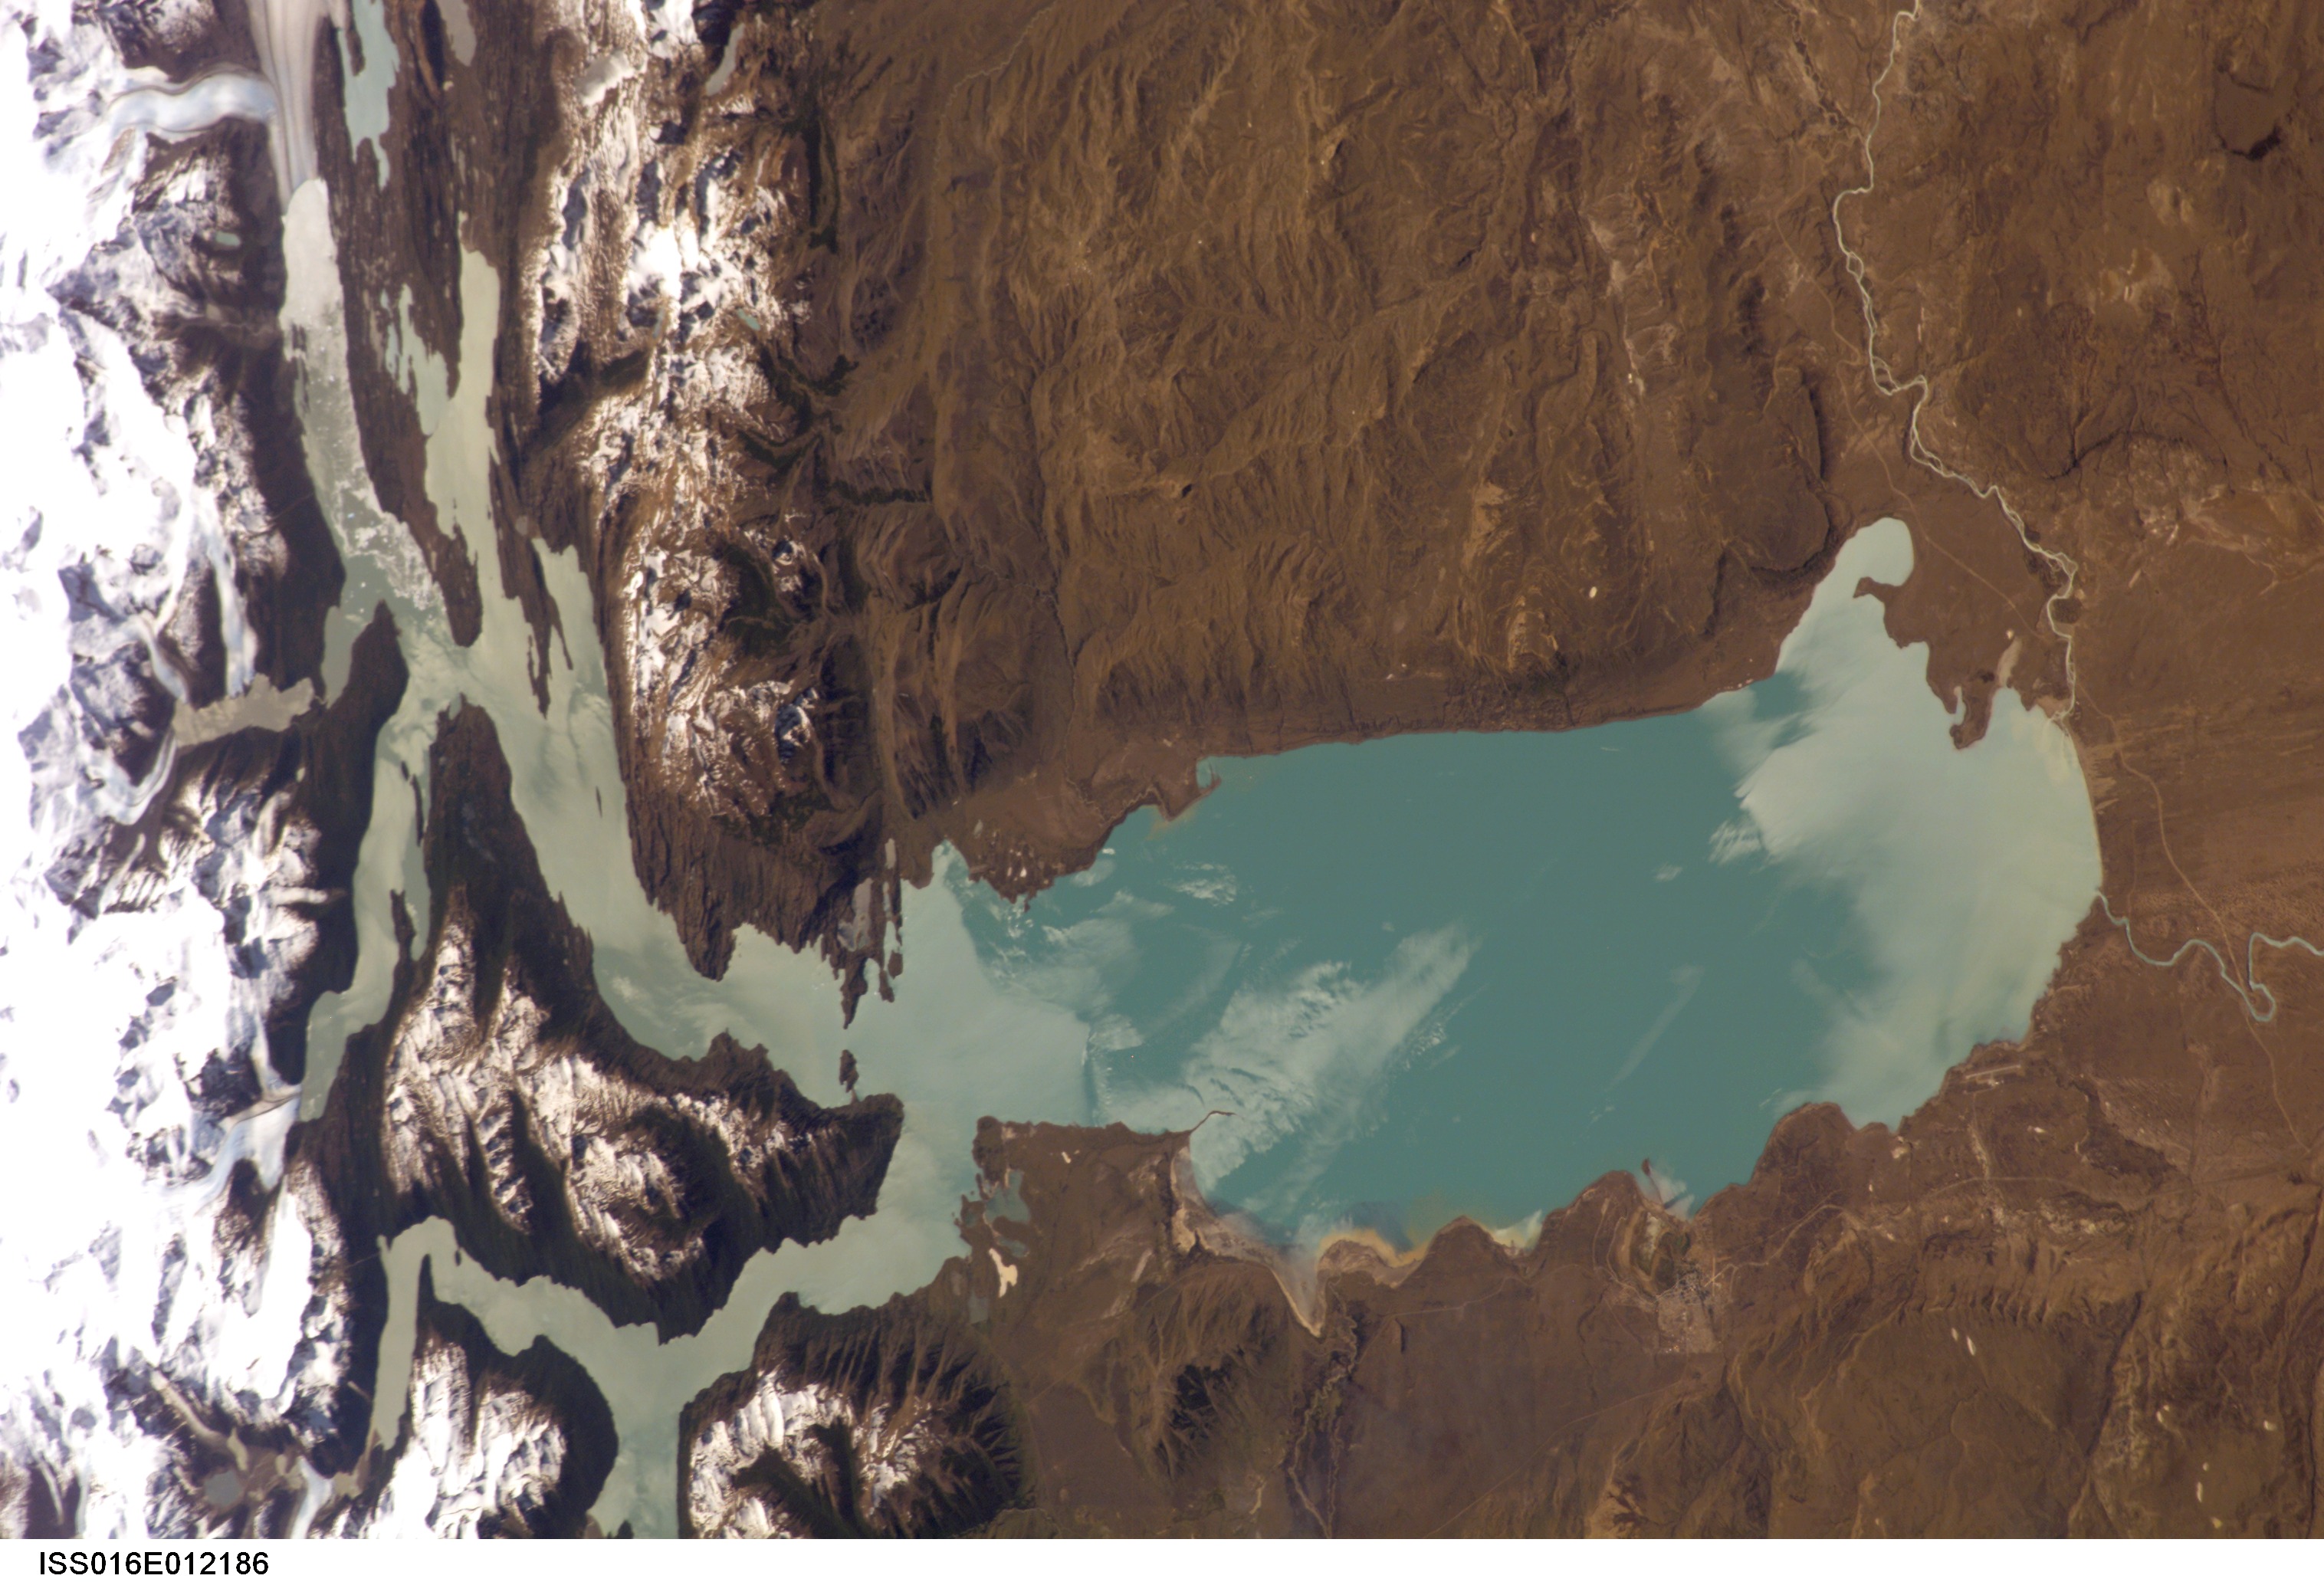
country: ARGENTINA
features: ARGENTINO L., ANDES MTS.
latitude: -50.0
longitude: -72.5
